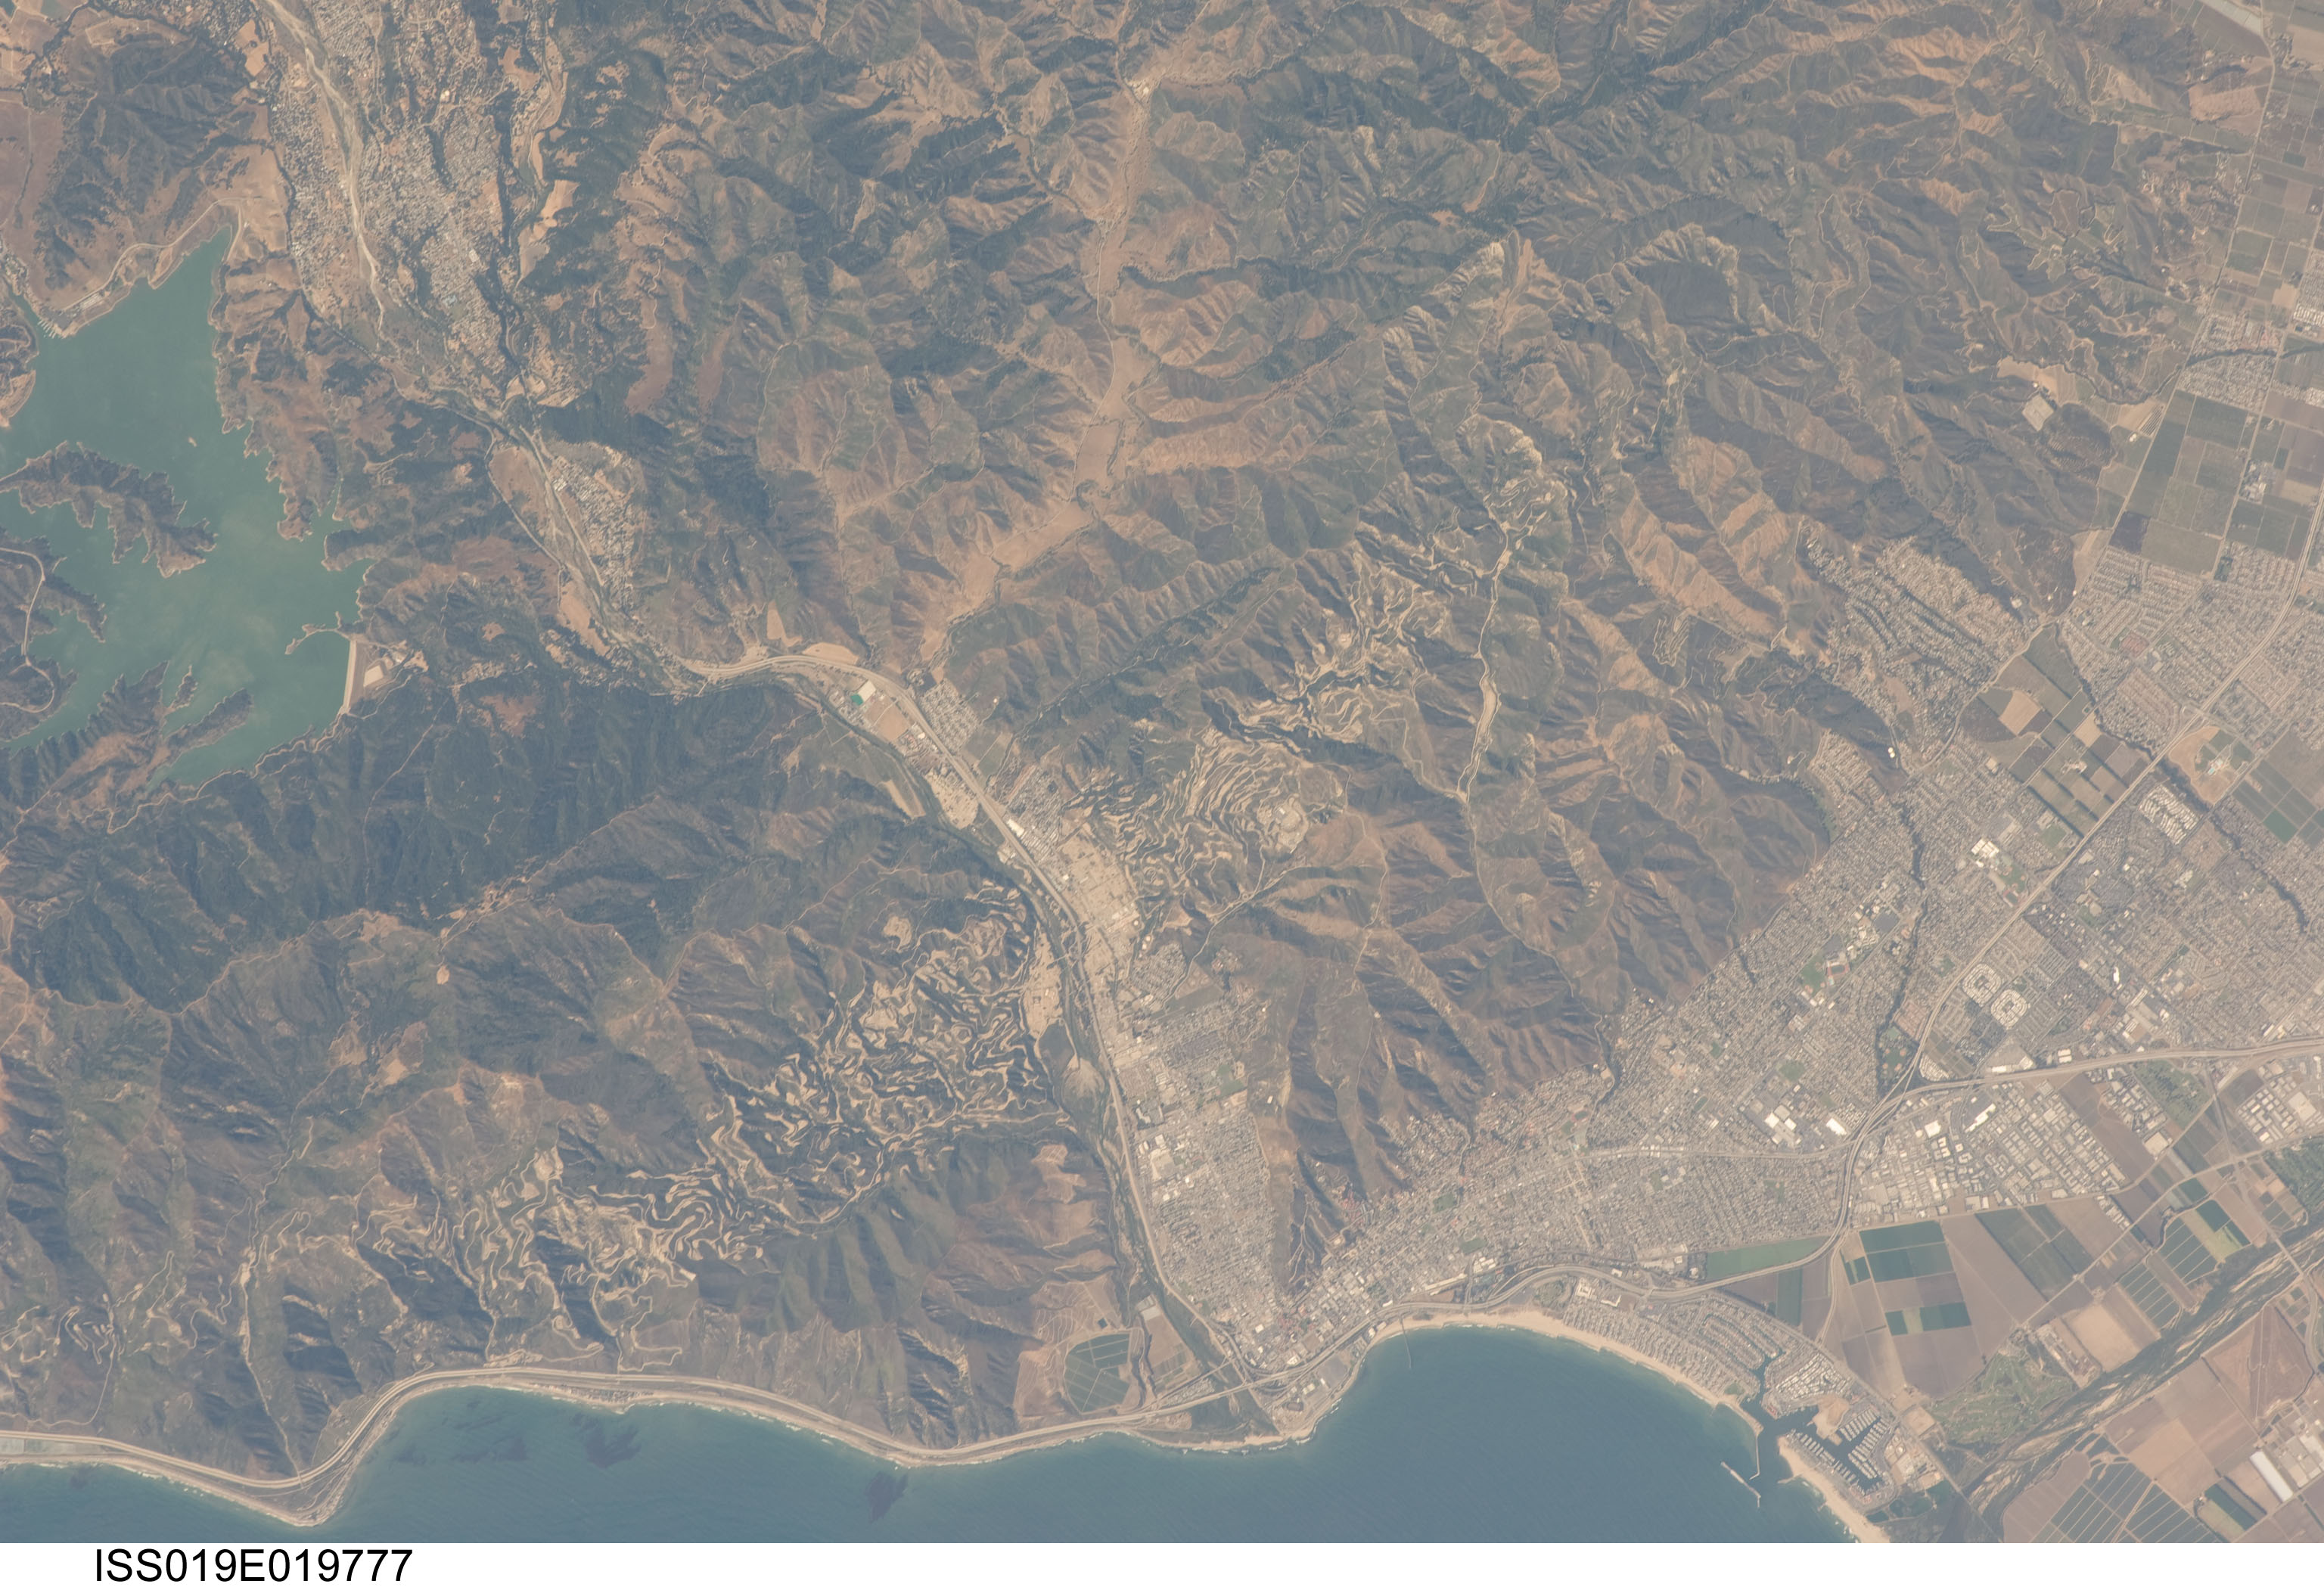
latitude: 34.3
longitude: -119.3
